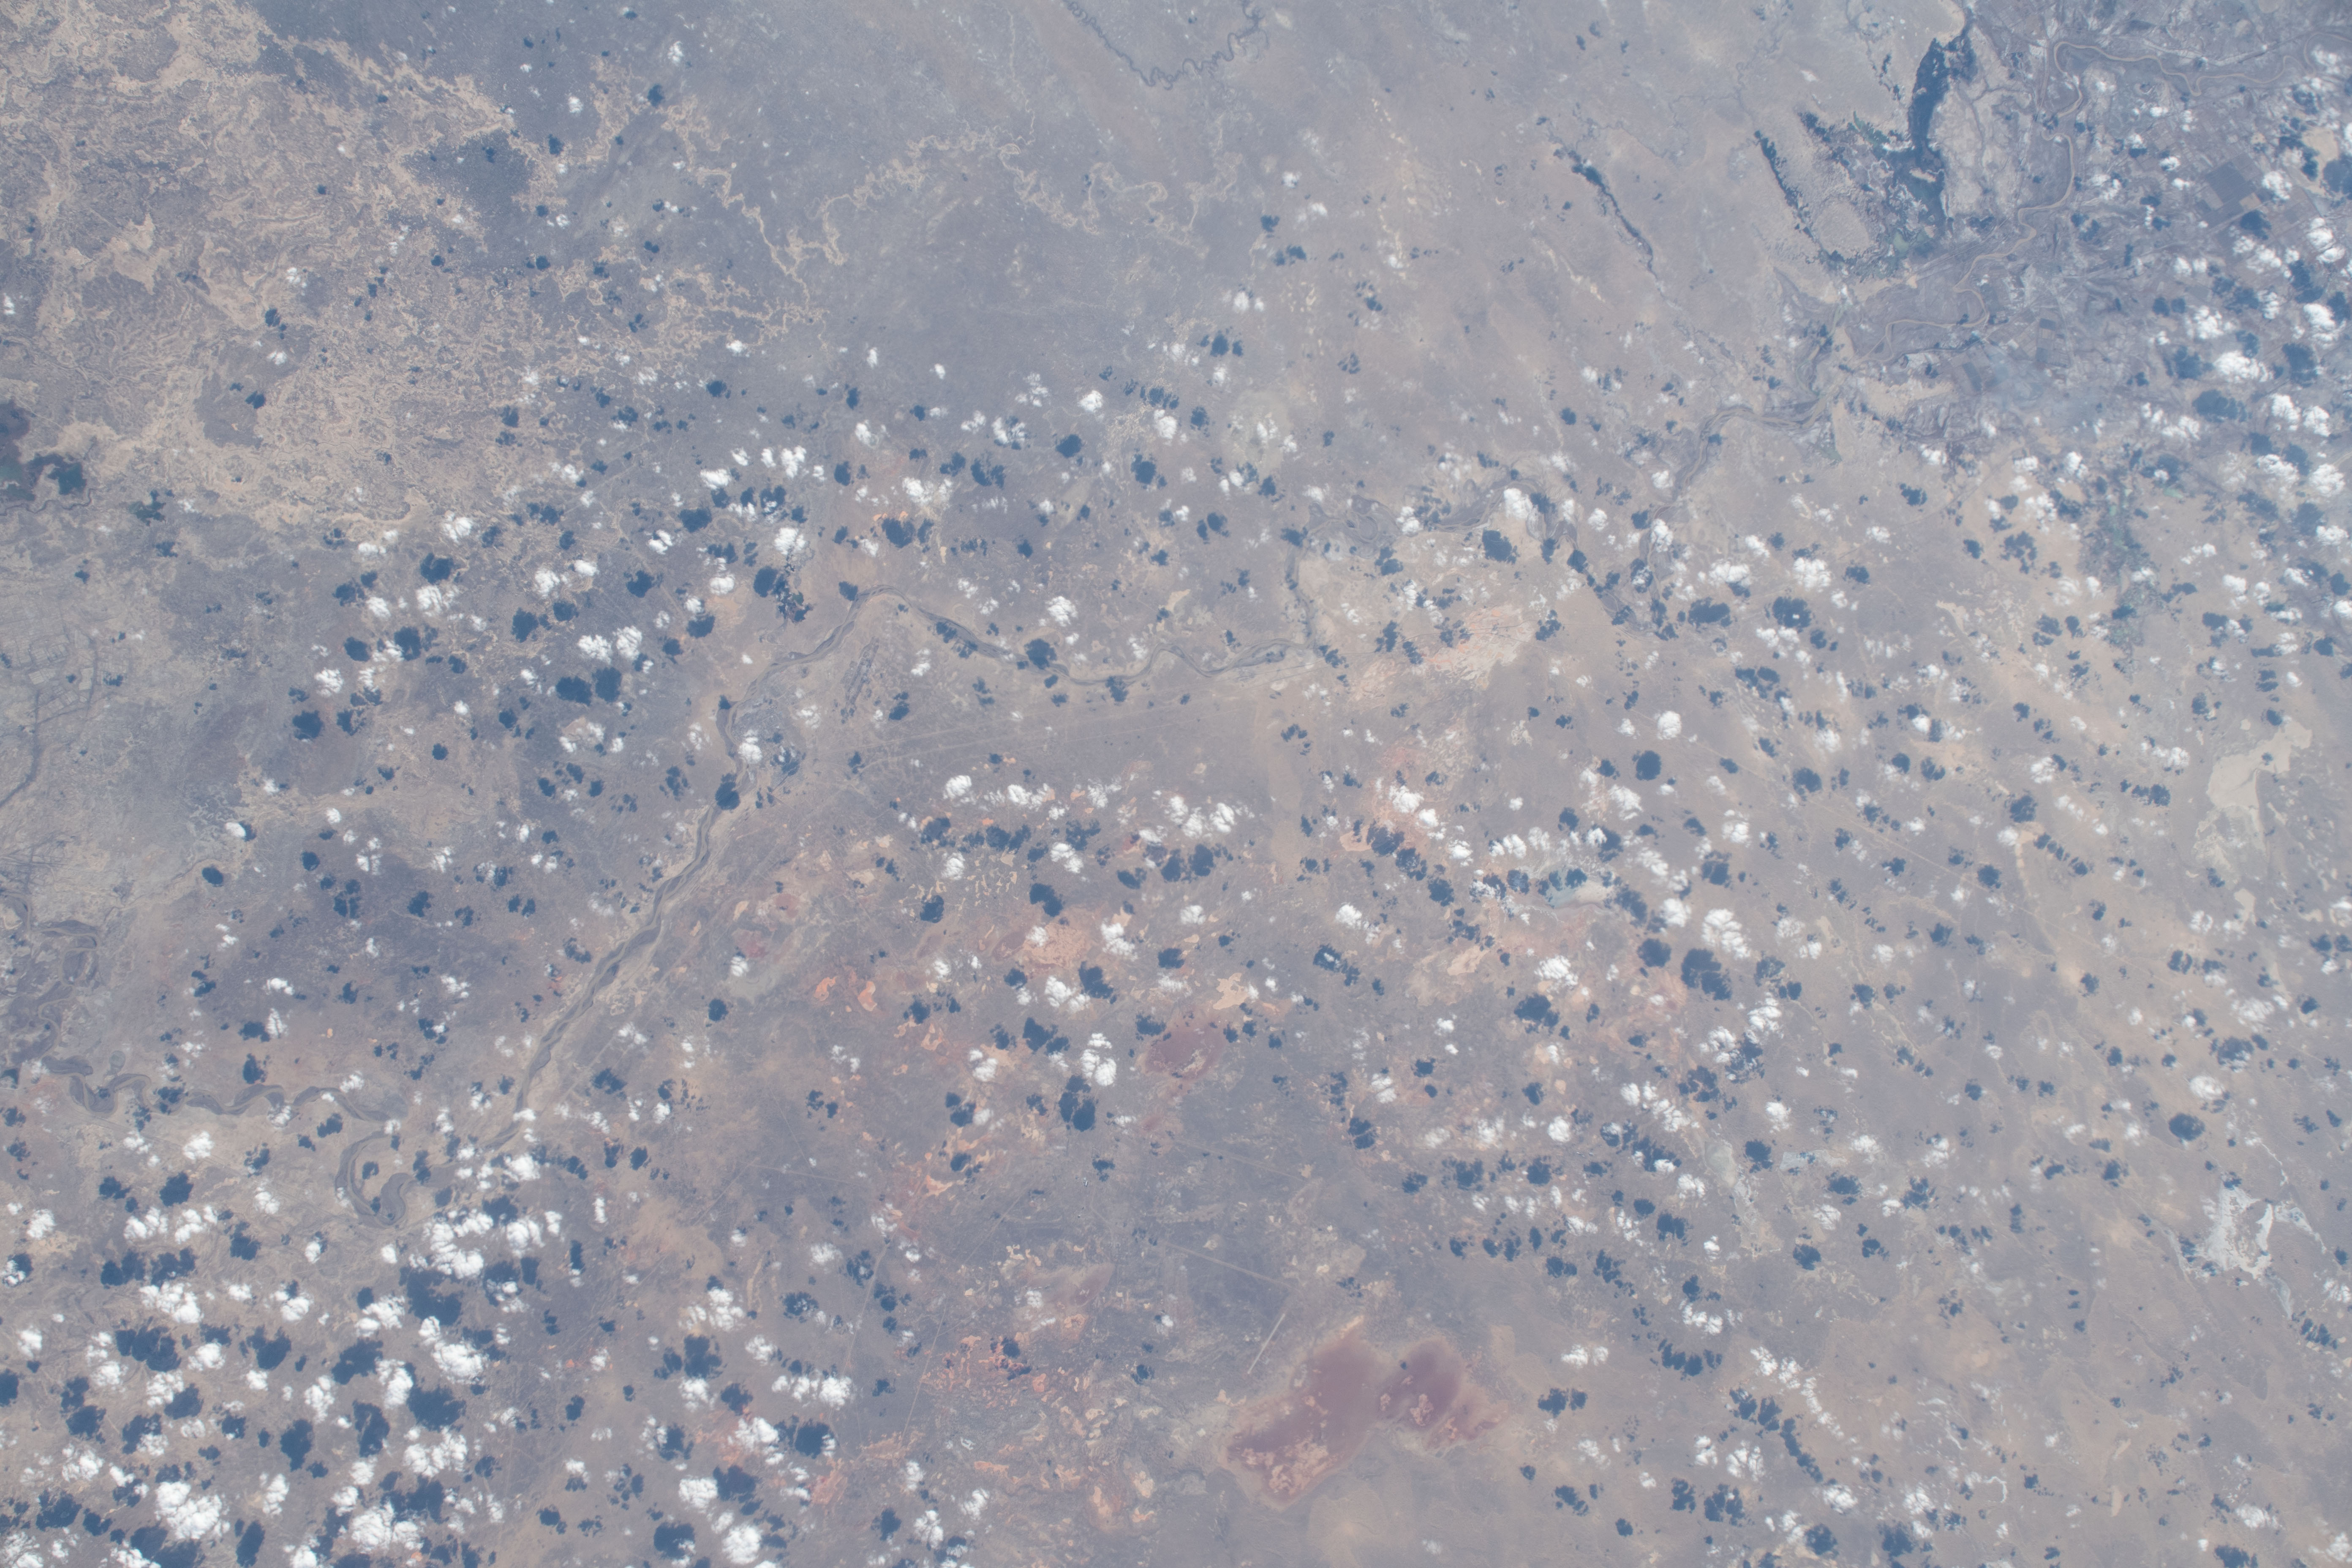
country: KAZAKHSTAN
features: RIVER
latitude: 45.8
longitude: 62.9
